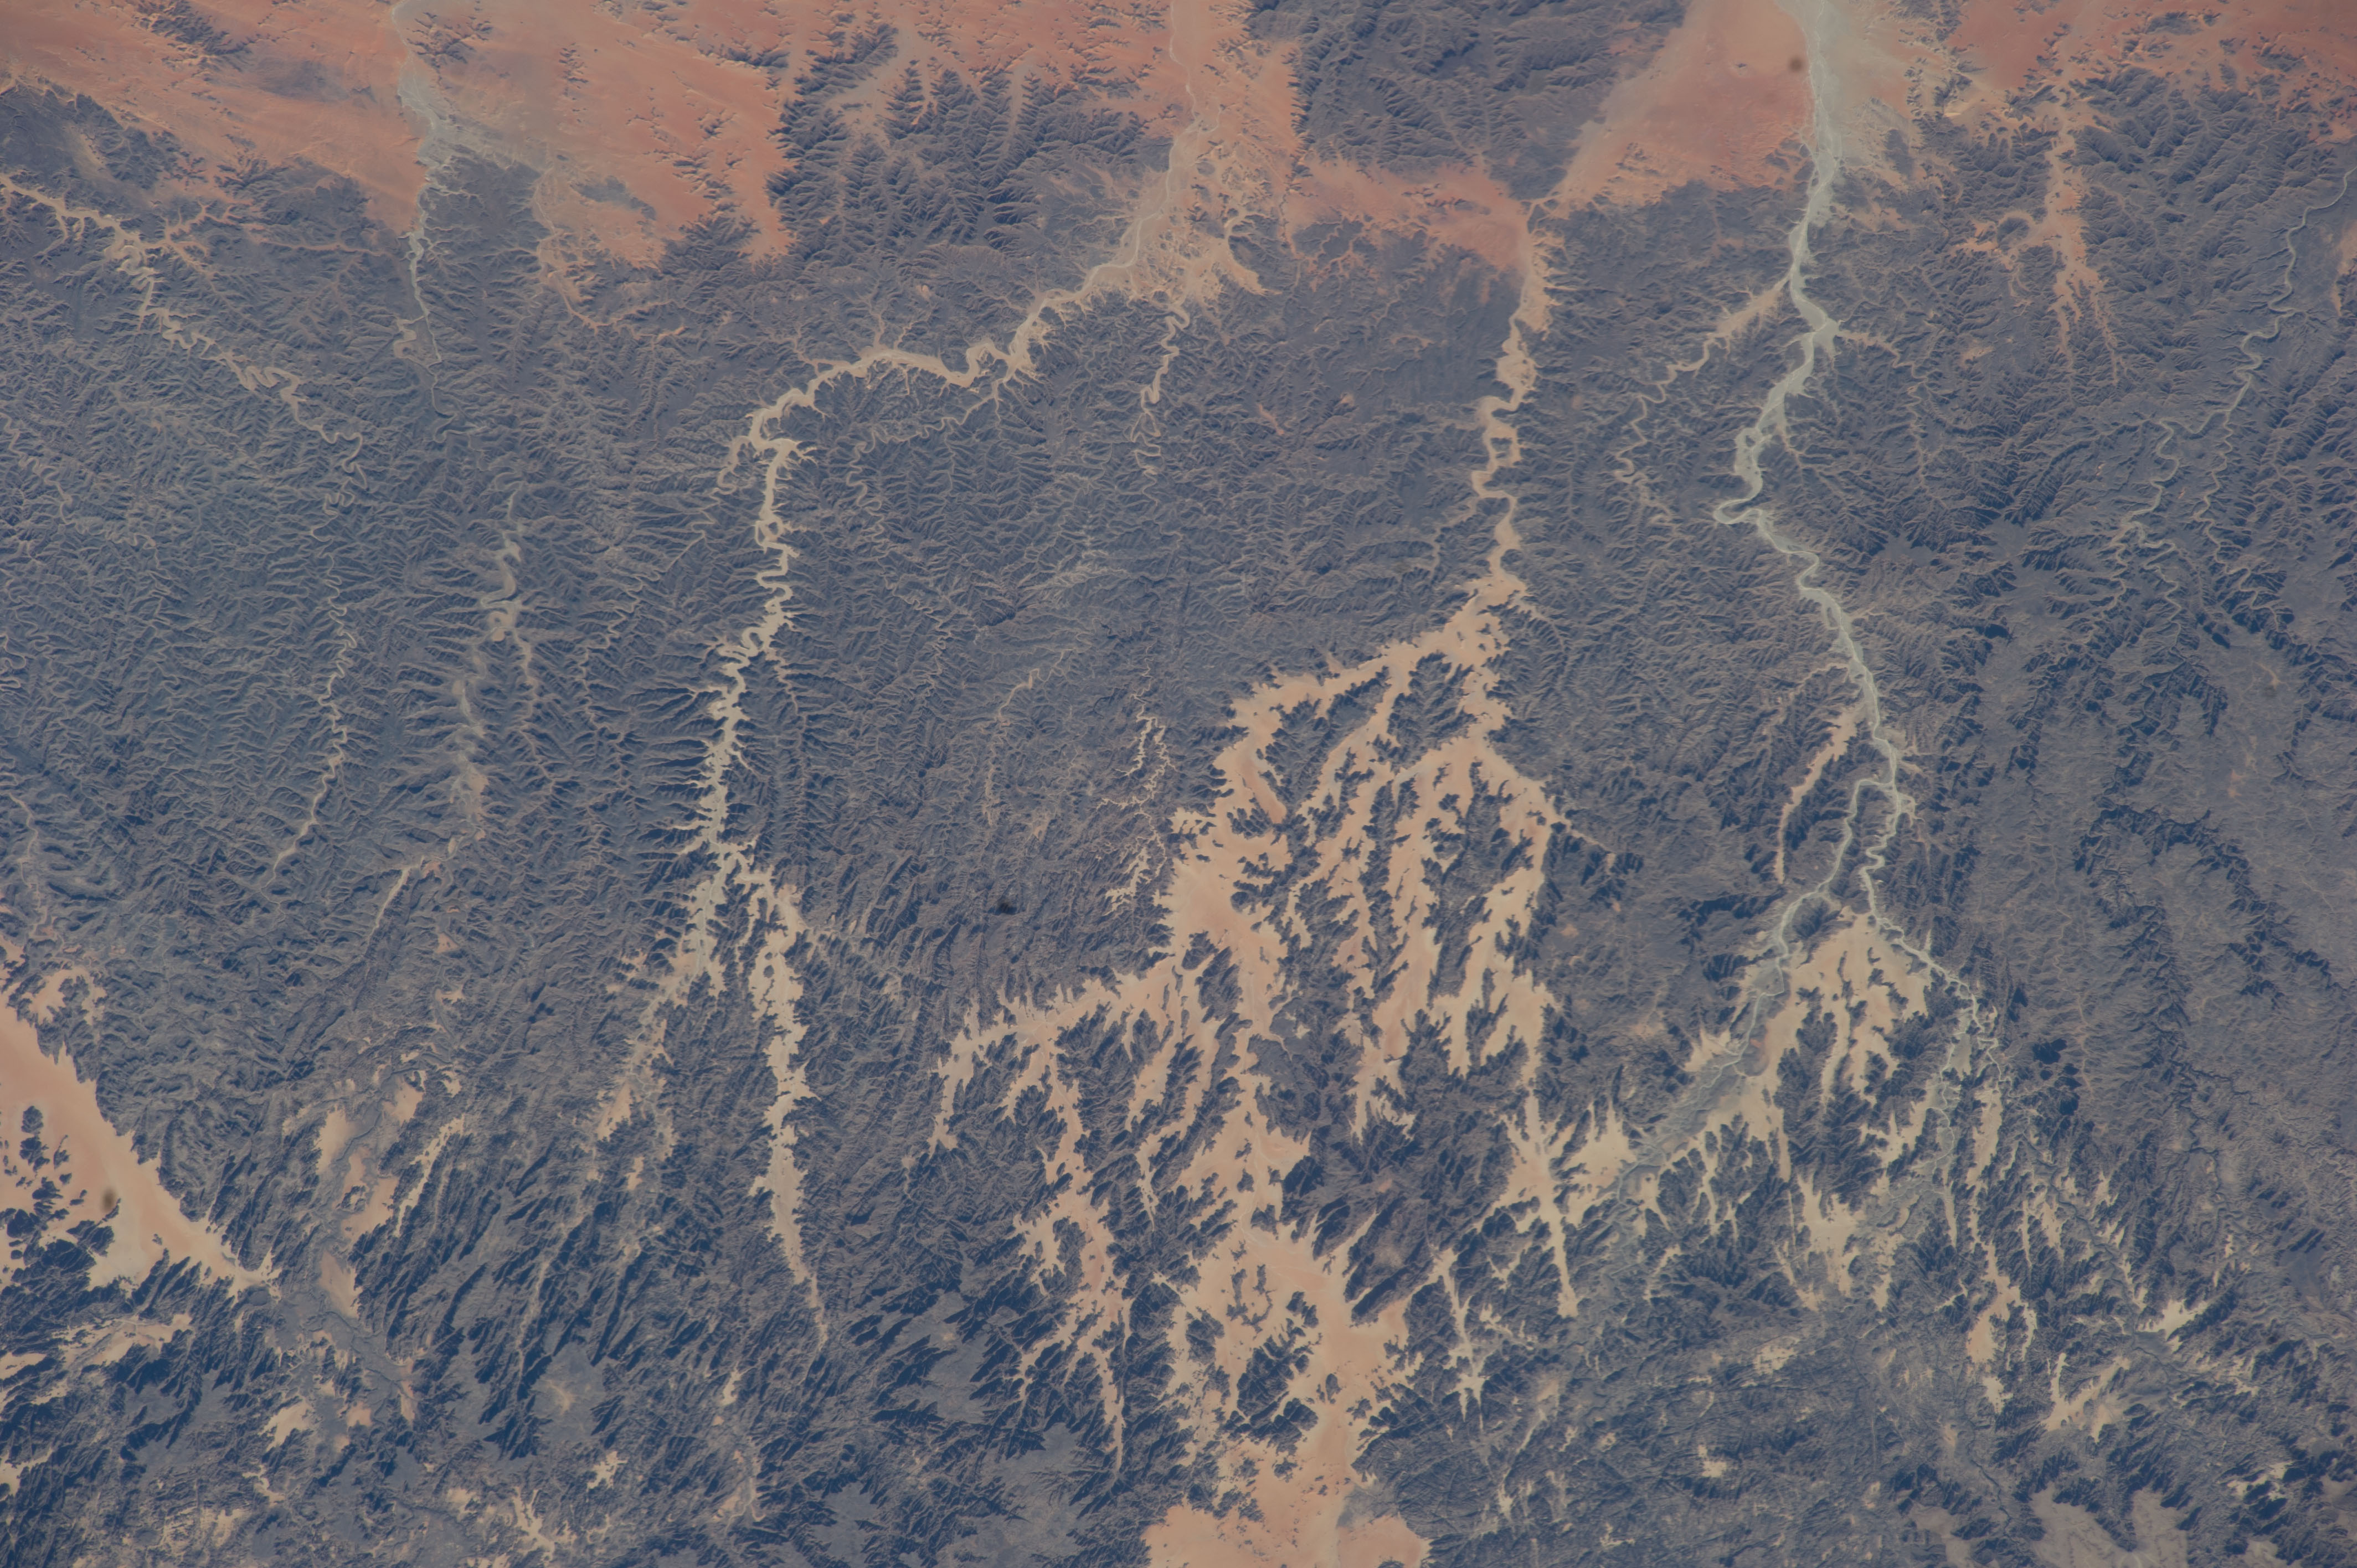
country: CHAD
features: EMI KOUSSI, DESERT, DRY RIVER, TIBESTI MOUNTAINS
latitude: 20.6
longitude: 19.0
